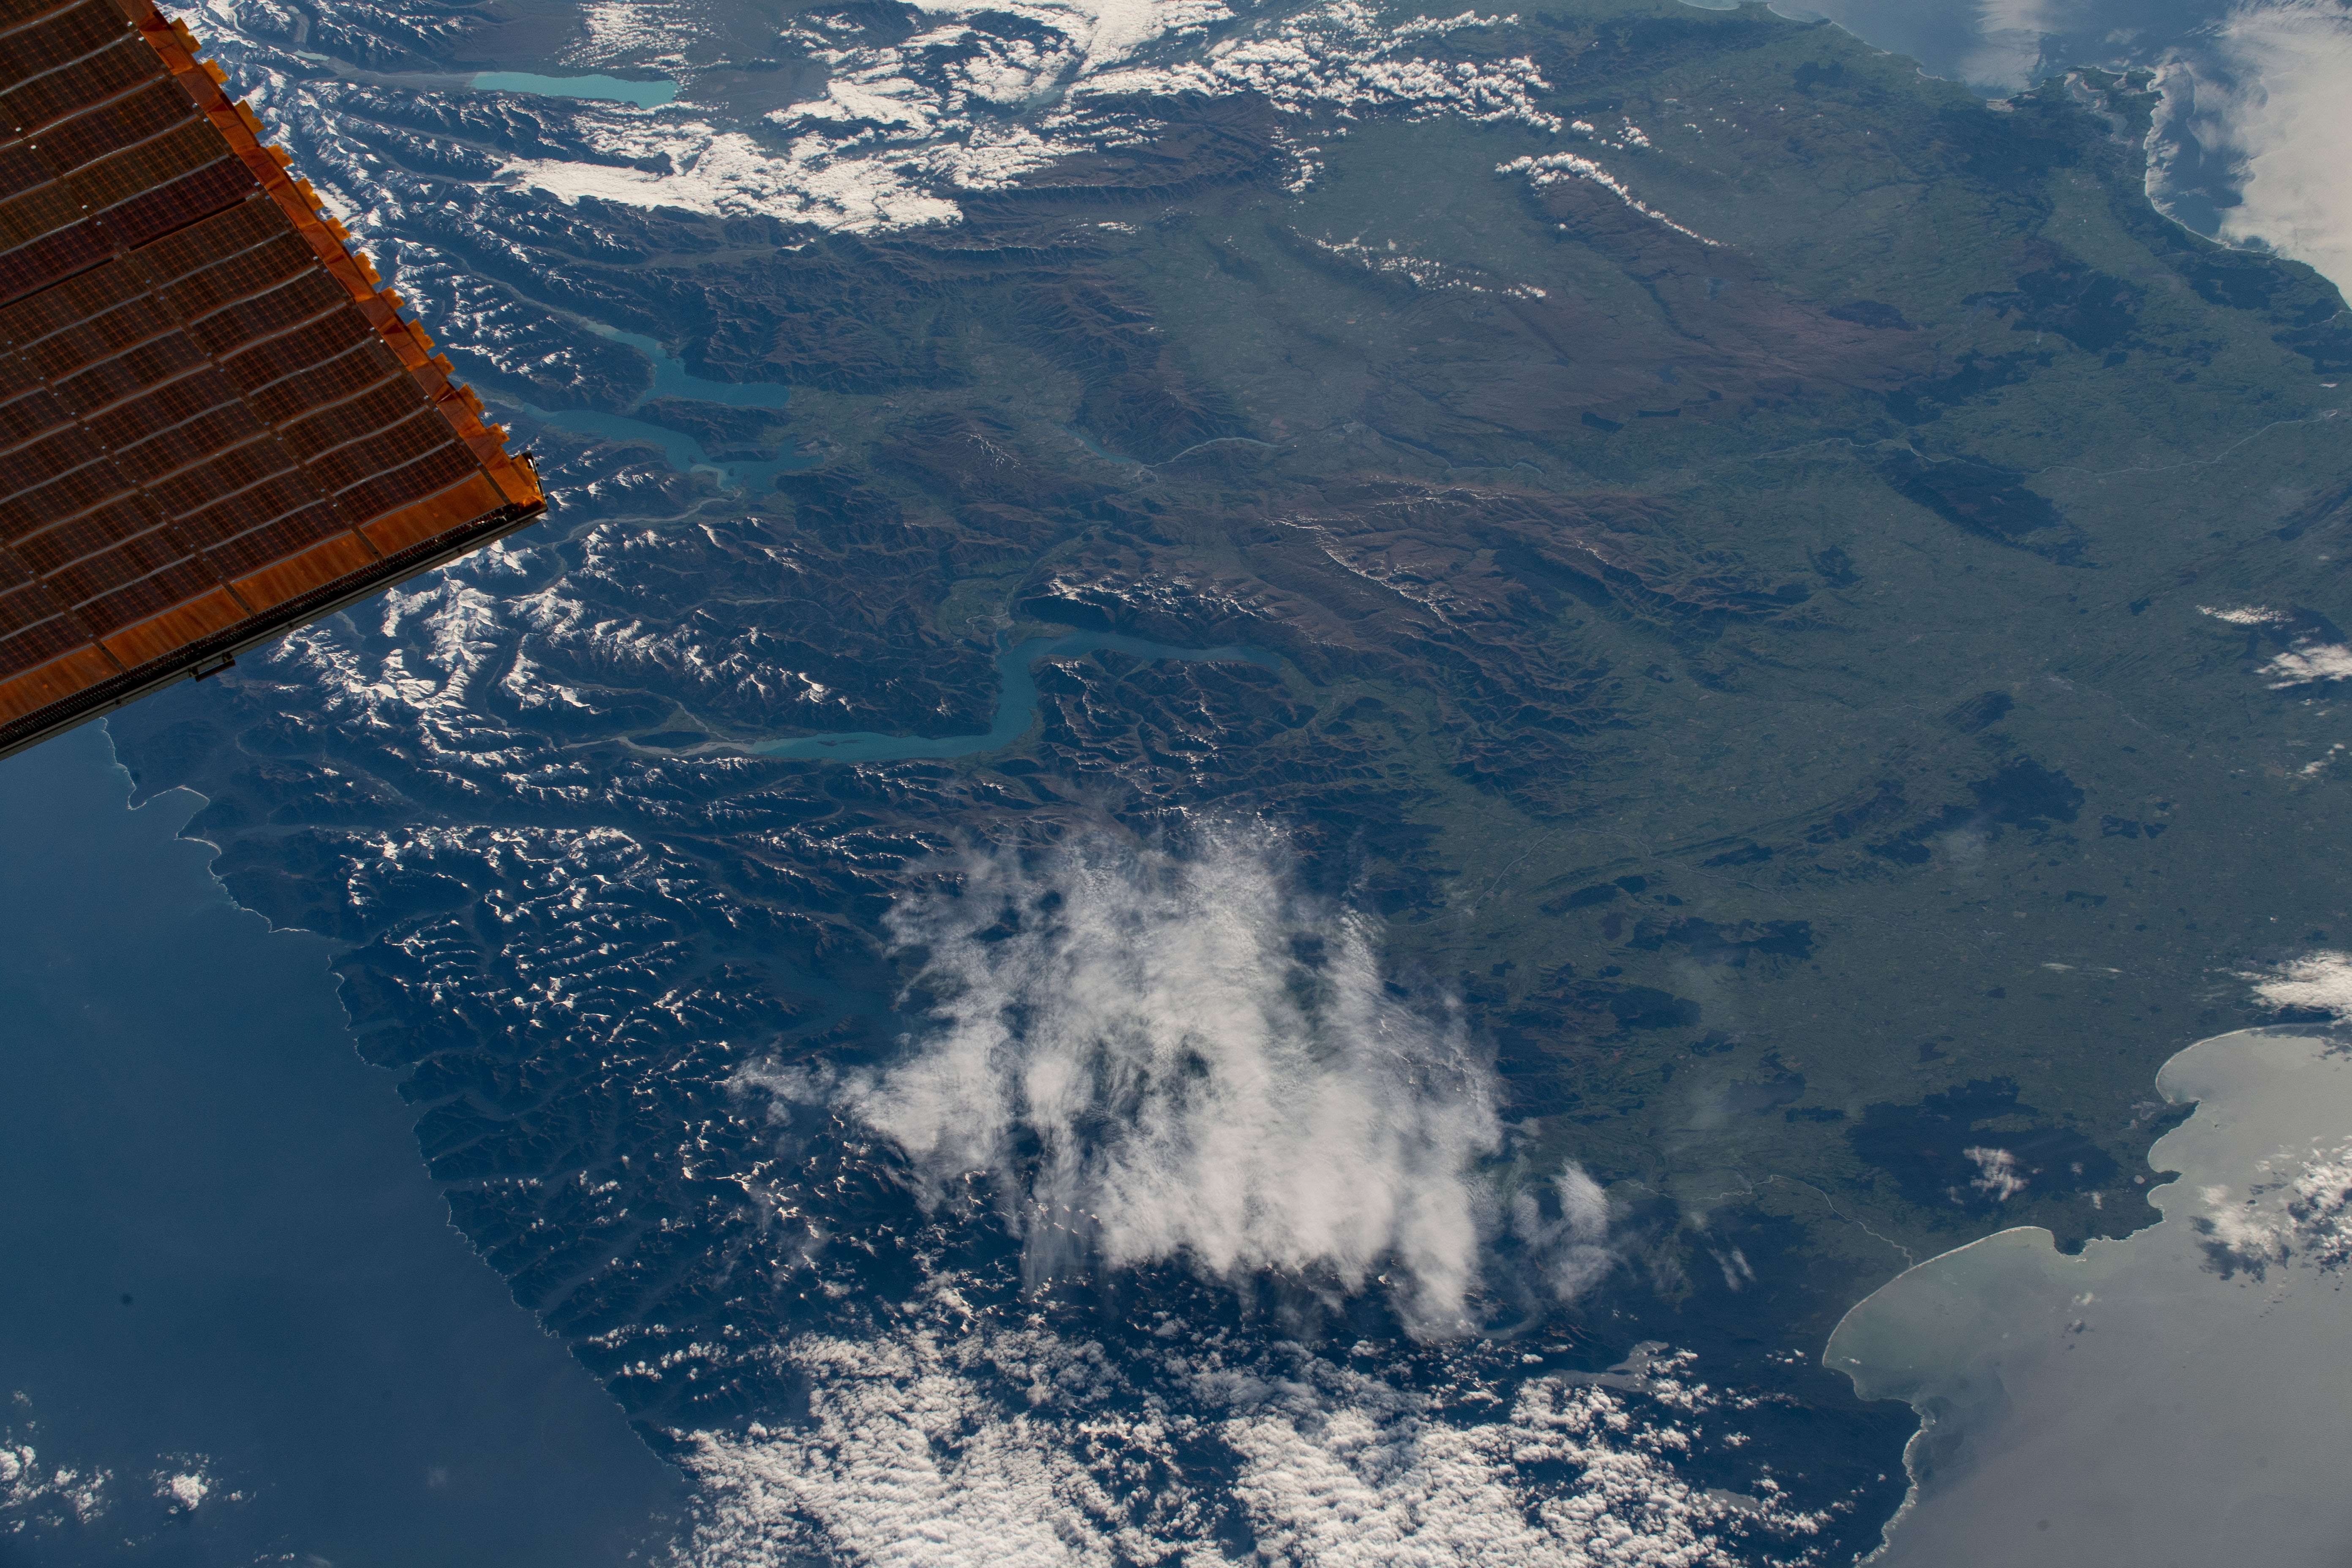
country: NEW ZEALAND-SI
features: SOUTH ISLAND, SOUTHERN ALPS MOUNTAINS, LAKE WAKATIPU
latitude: -45.3
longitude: 168.7
